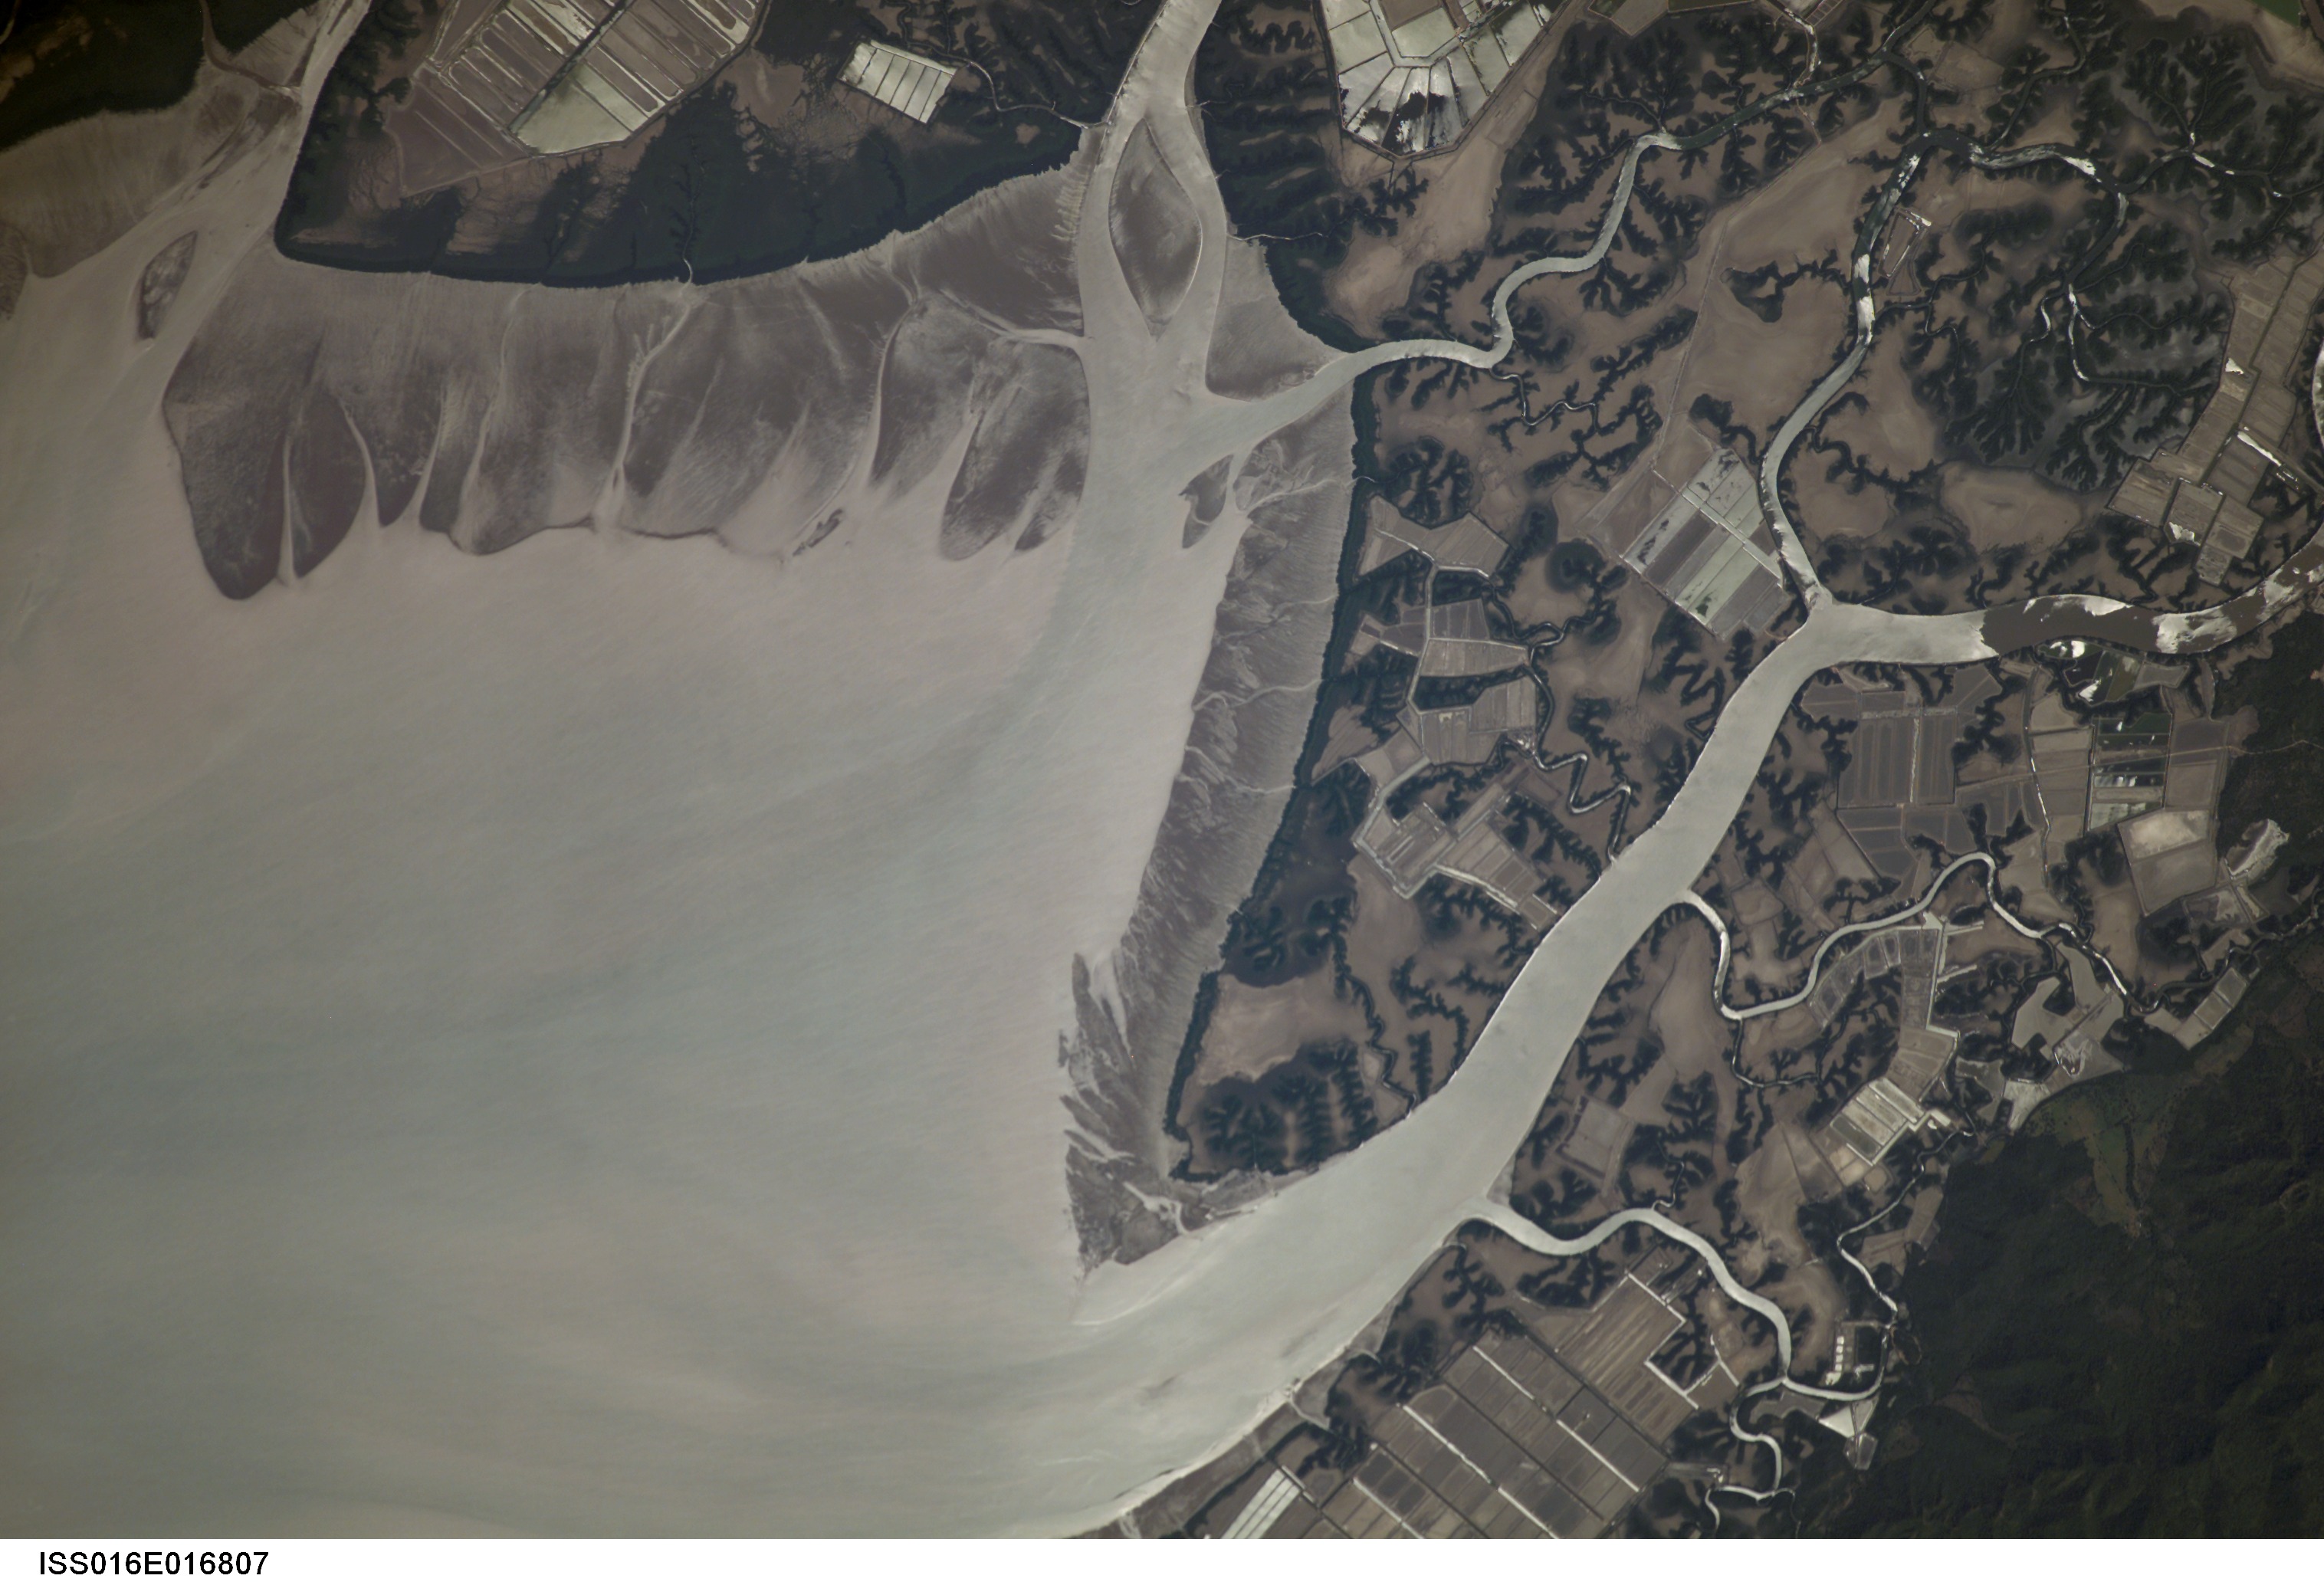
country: NICARAGUA
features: FISH FARMS, MANGROVES
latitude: 13.0
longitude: -87.3
